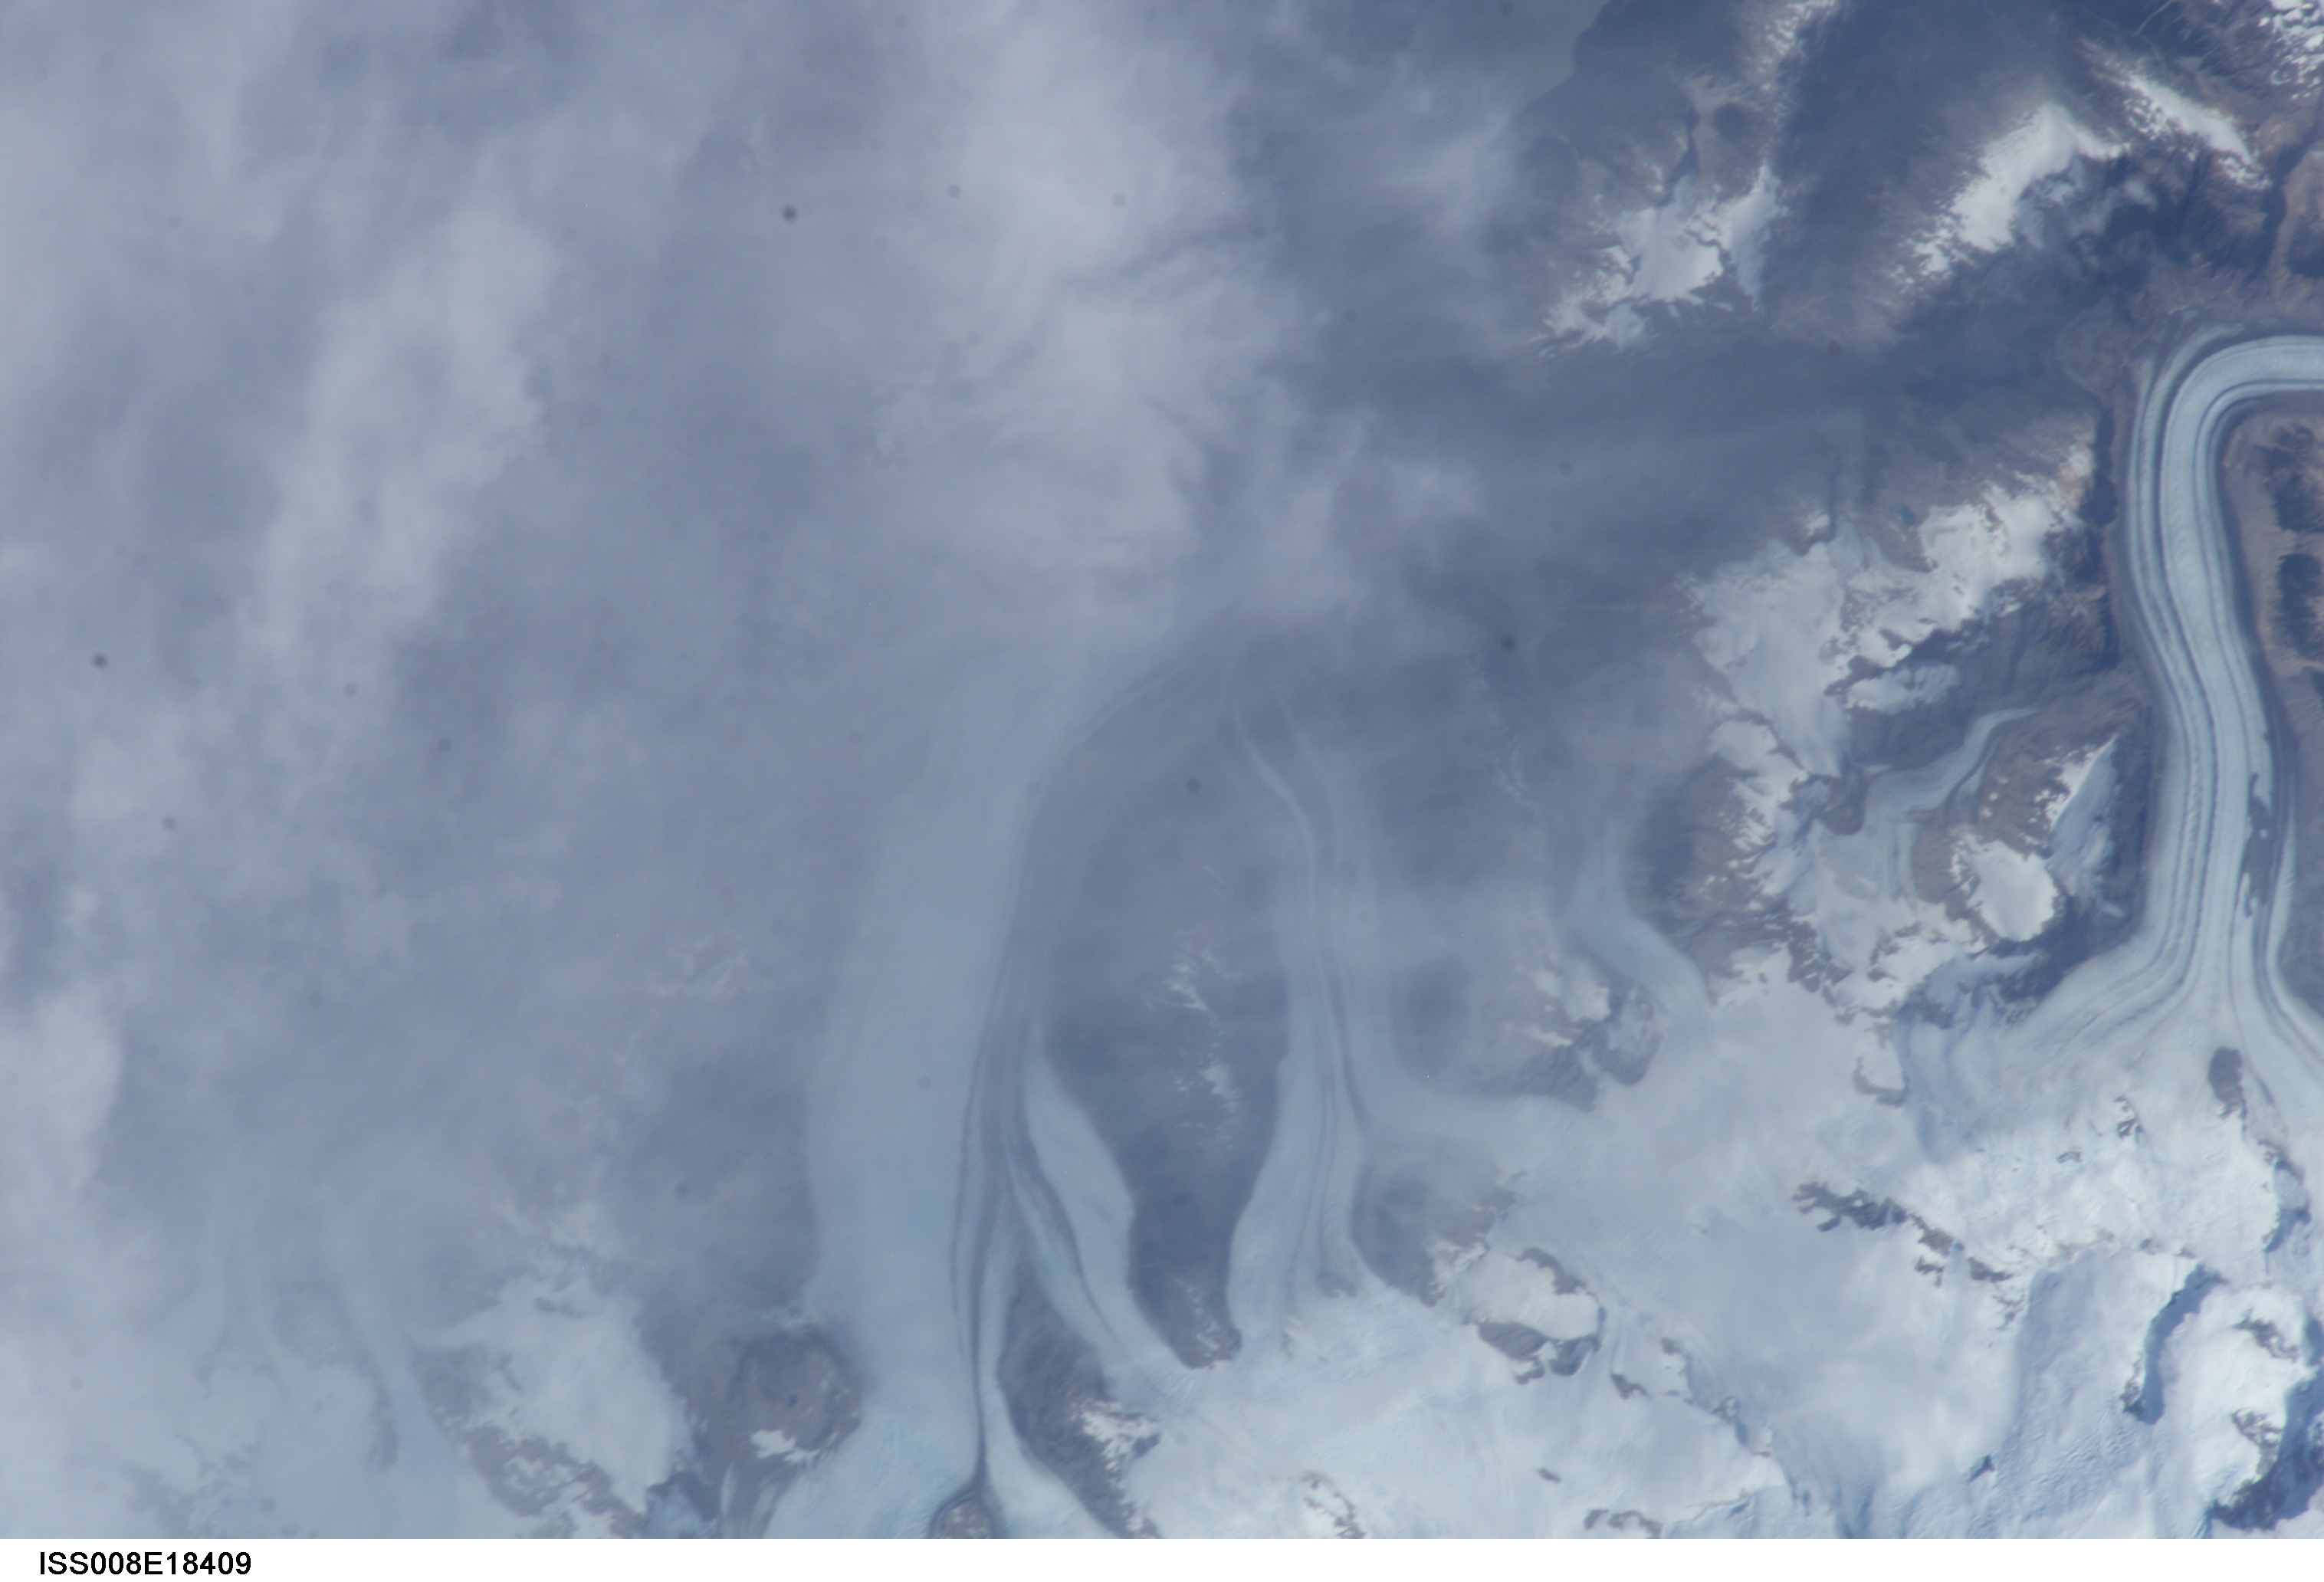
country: CHILE
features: DE LA COLONIA, PARED NORTE GL.
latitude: -47.5
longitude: -73.0
